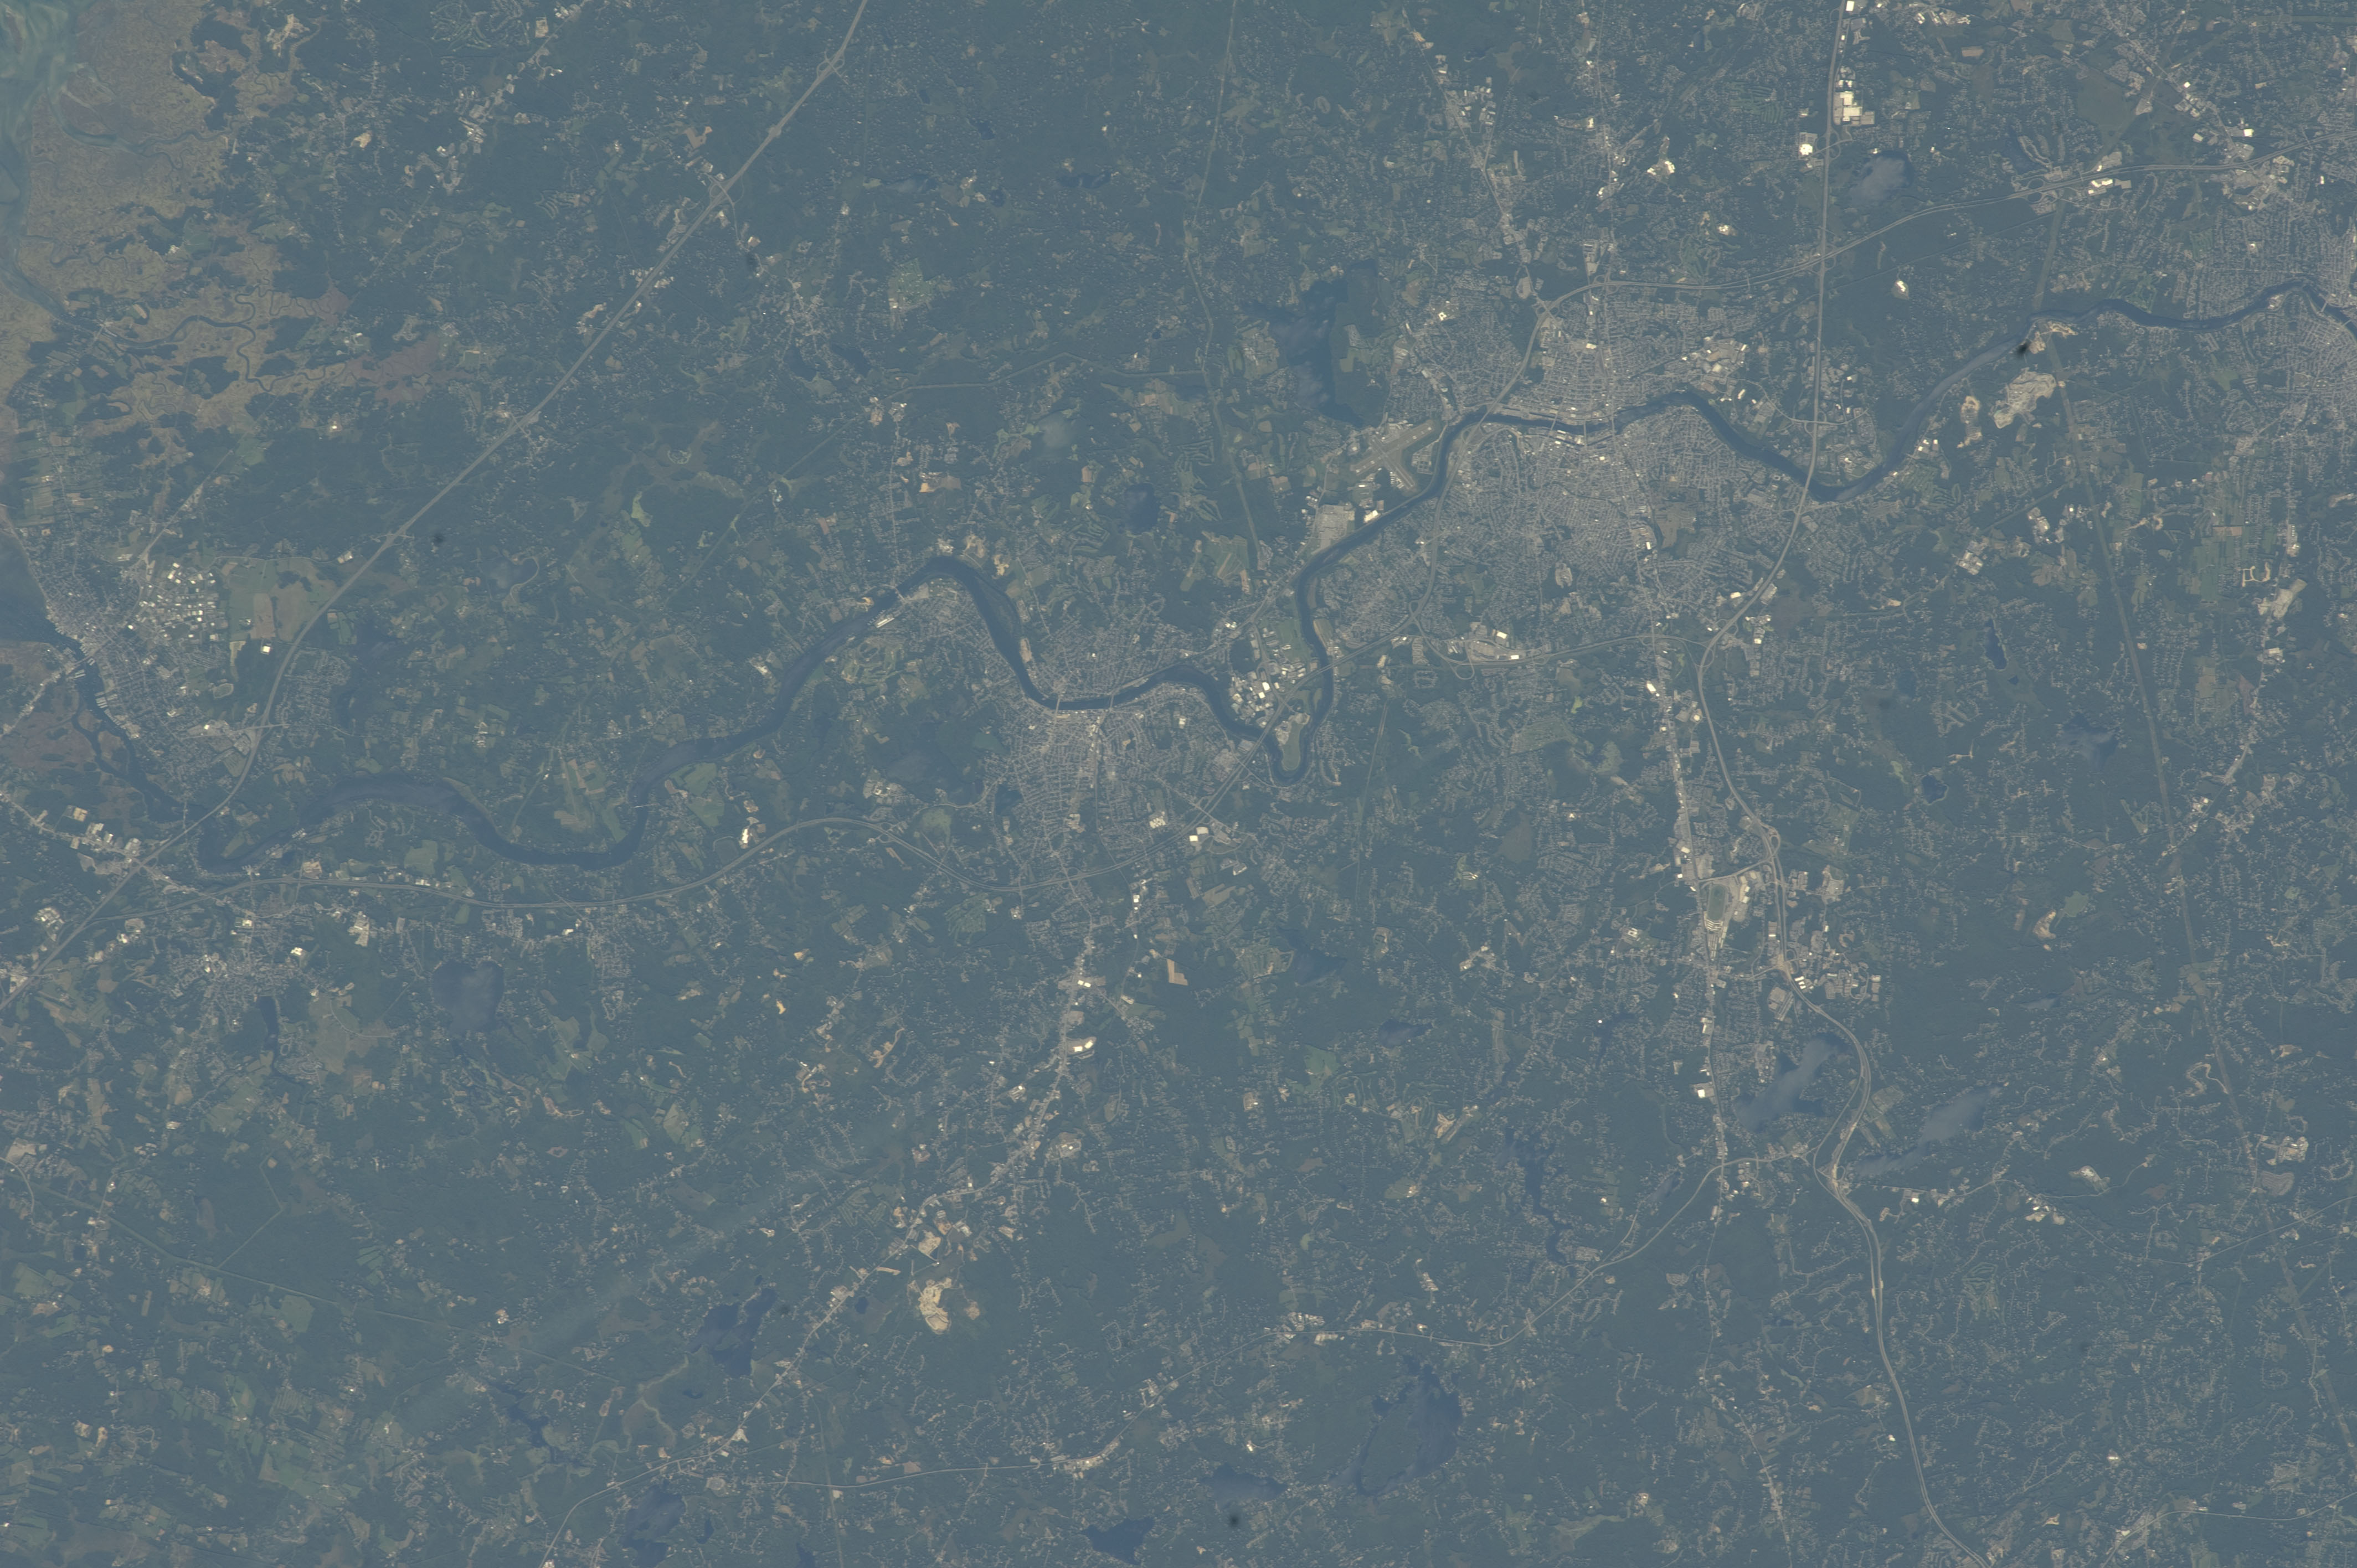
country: USA-NEW HAMPSHIRE
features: MERRIMACK R., LAWRENCE, HAVERHILL
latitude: 42.7
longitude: -71.3
